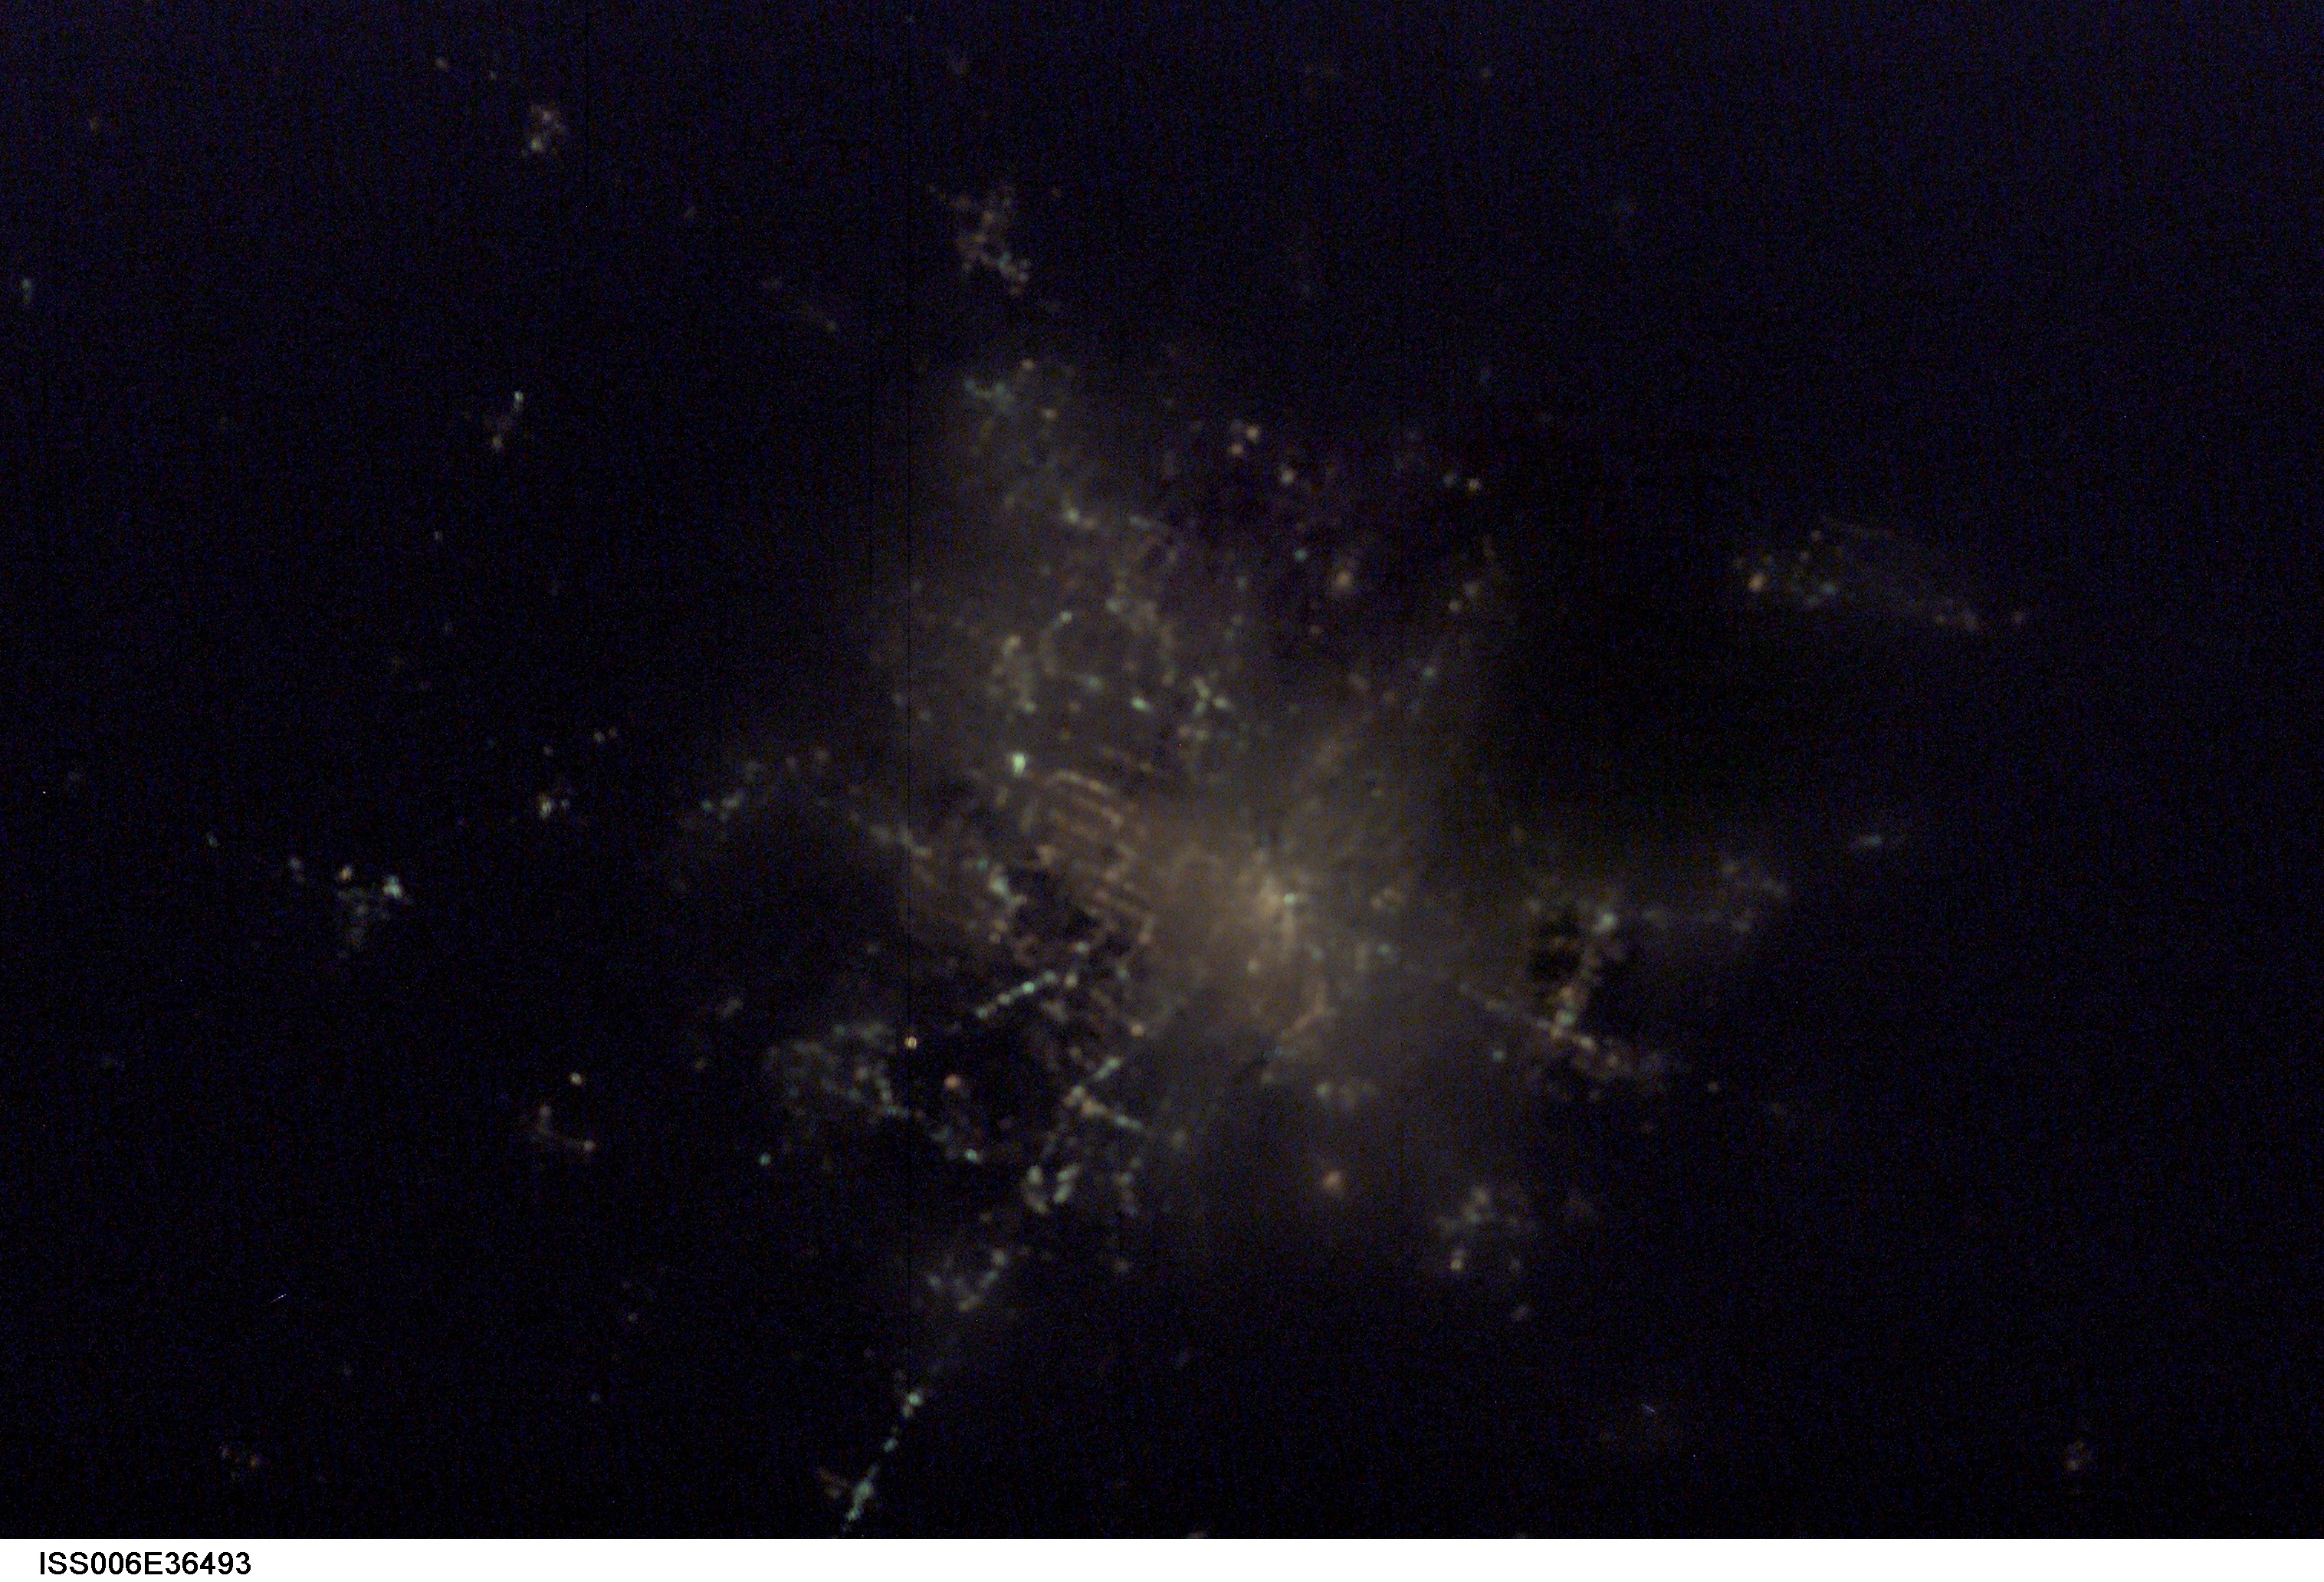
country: USA-IOWA
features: DARK EARTHOBS
